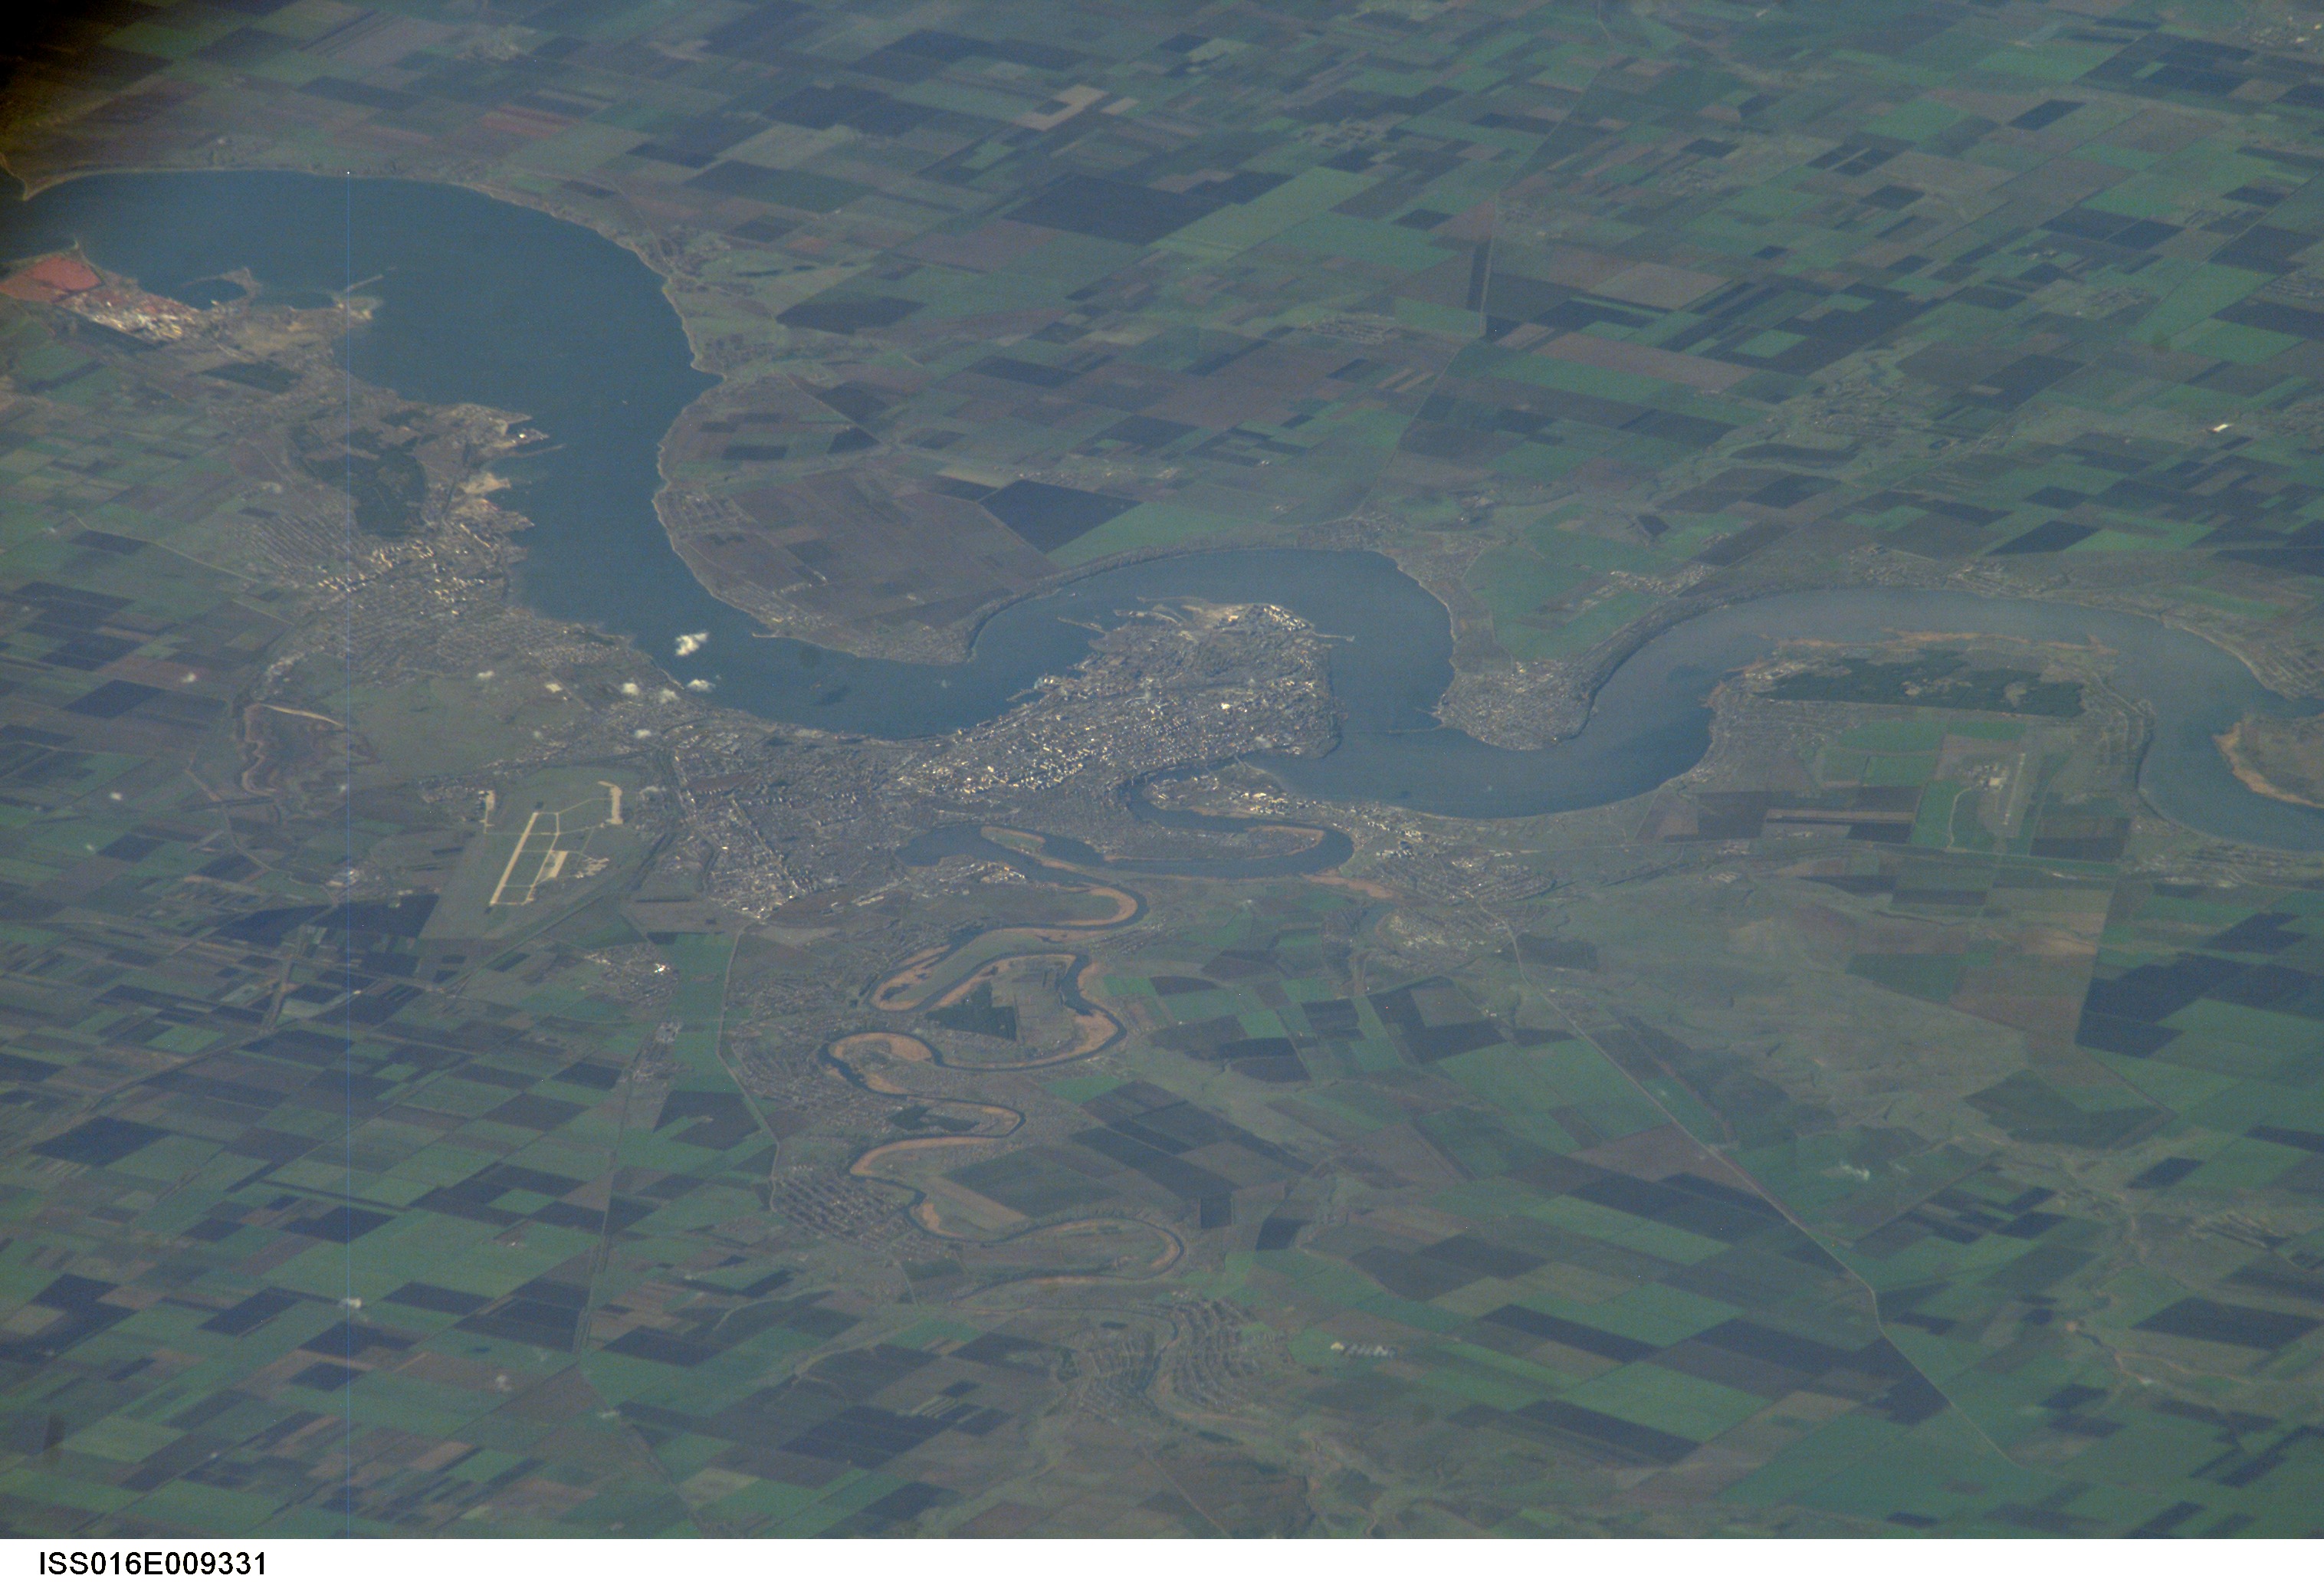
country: UKRAINE
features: NIKOLAYEV, BUG R., AGRICULTURE
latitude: 46.9
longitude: 32.0
